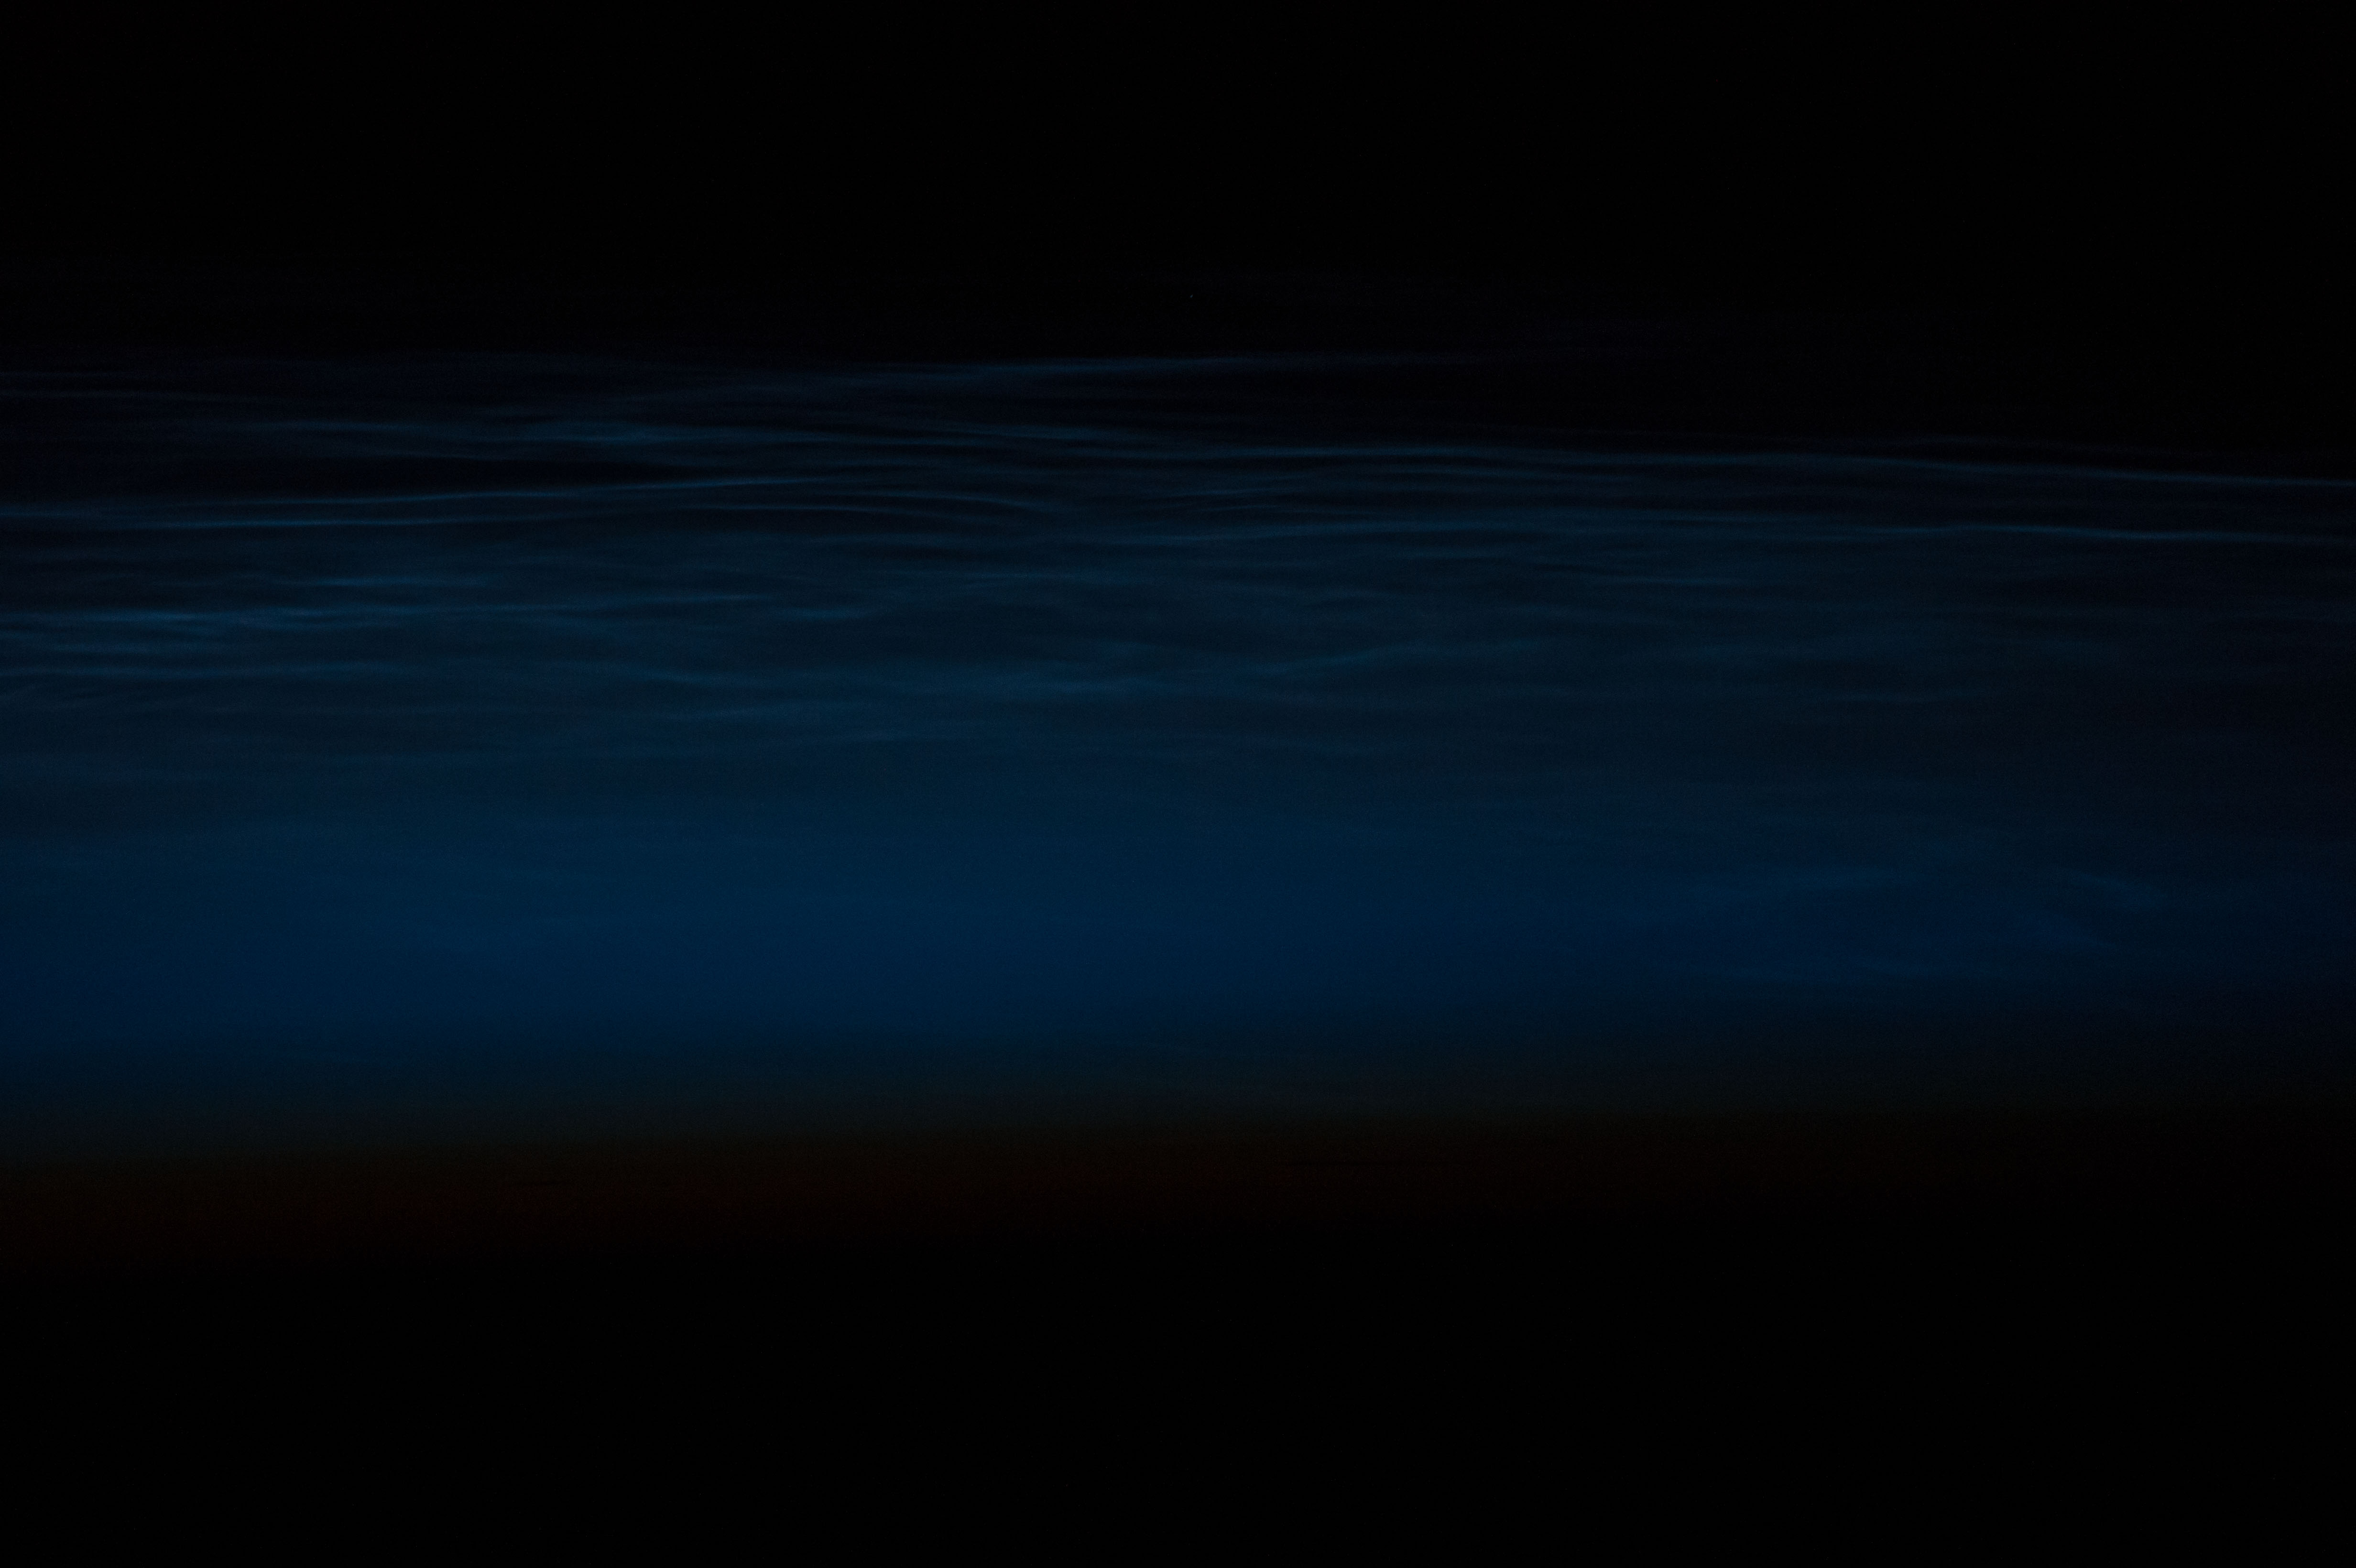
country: KAZAKHSTAN
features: NOCTILUCENT CLOUDS, ATMOSPHERIC LIMB
